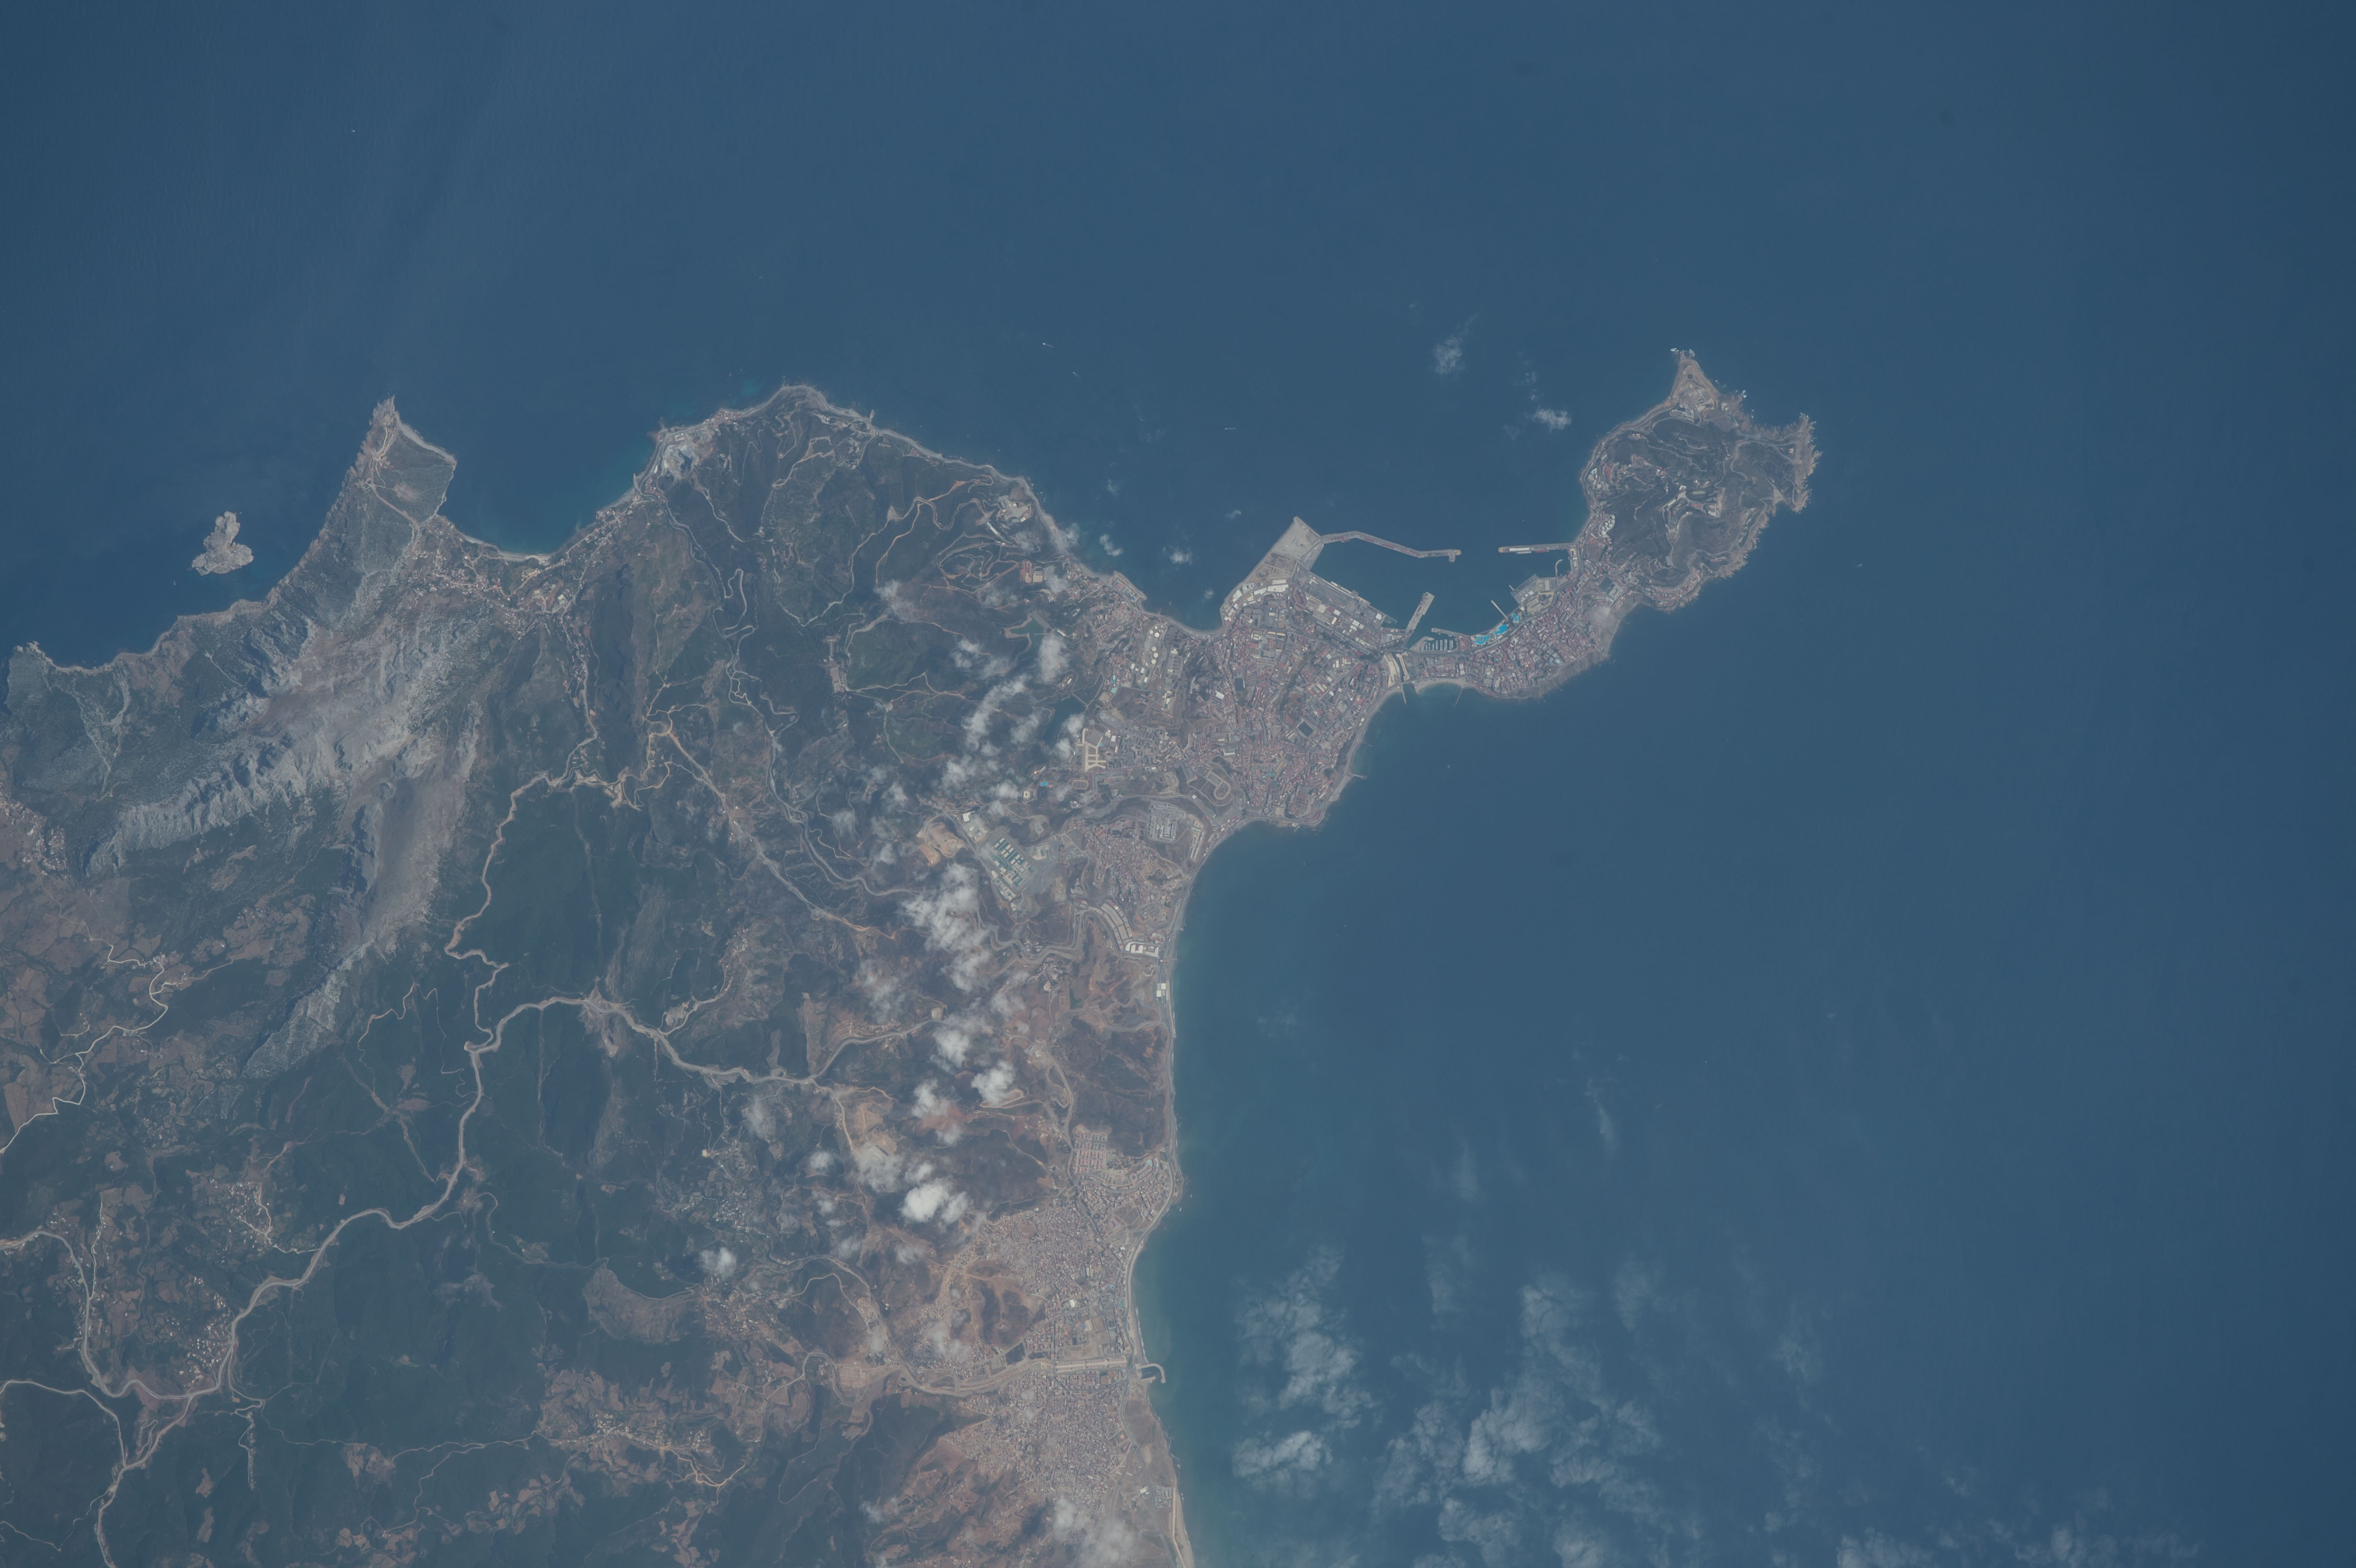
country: SPAIN
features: STRAIT OF GIBRALTAR, MOROCCO, CEUTA, ALBORAN SEA, THE RIF
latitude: 35.9
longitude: -5.3
